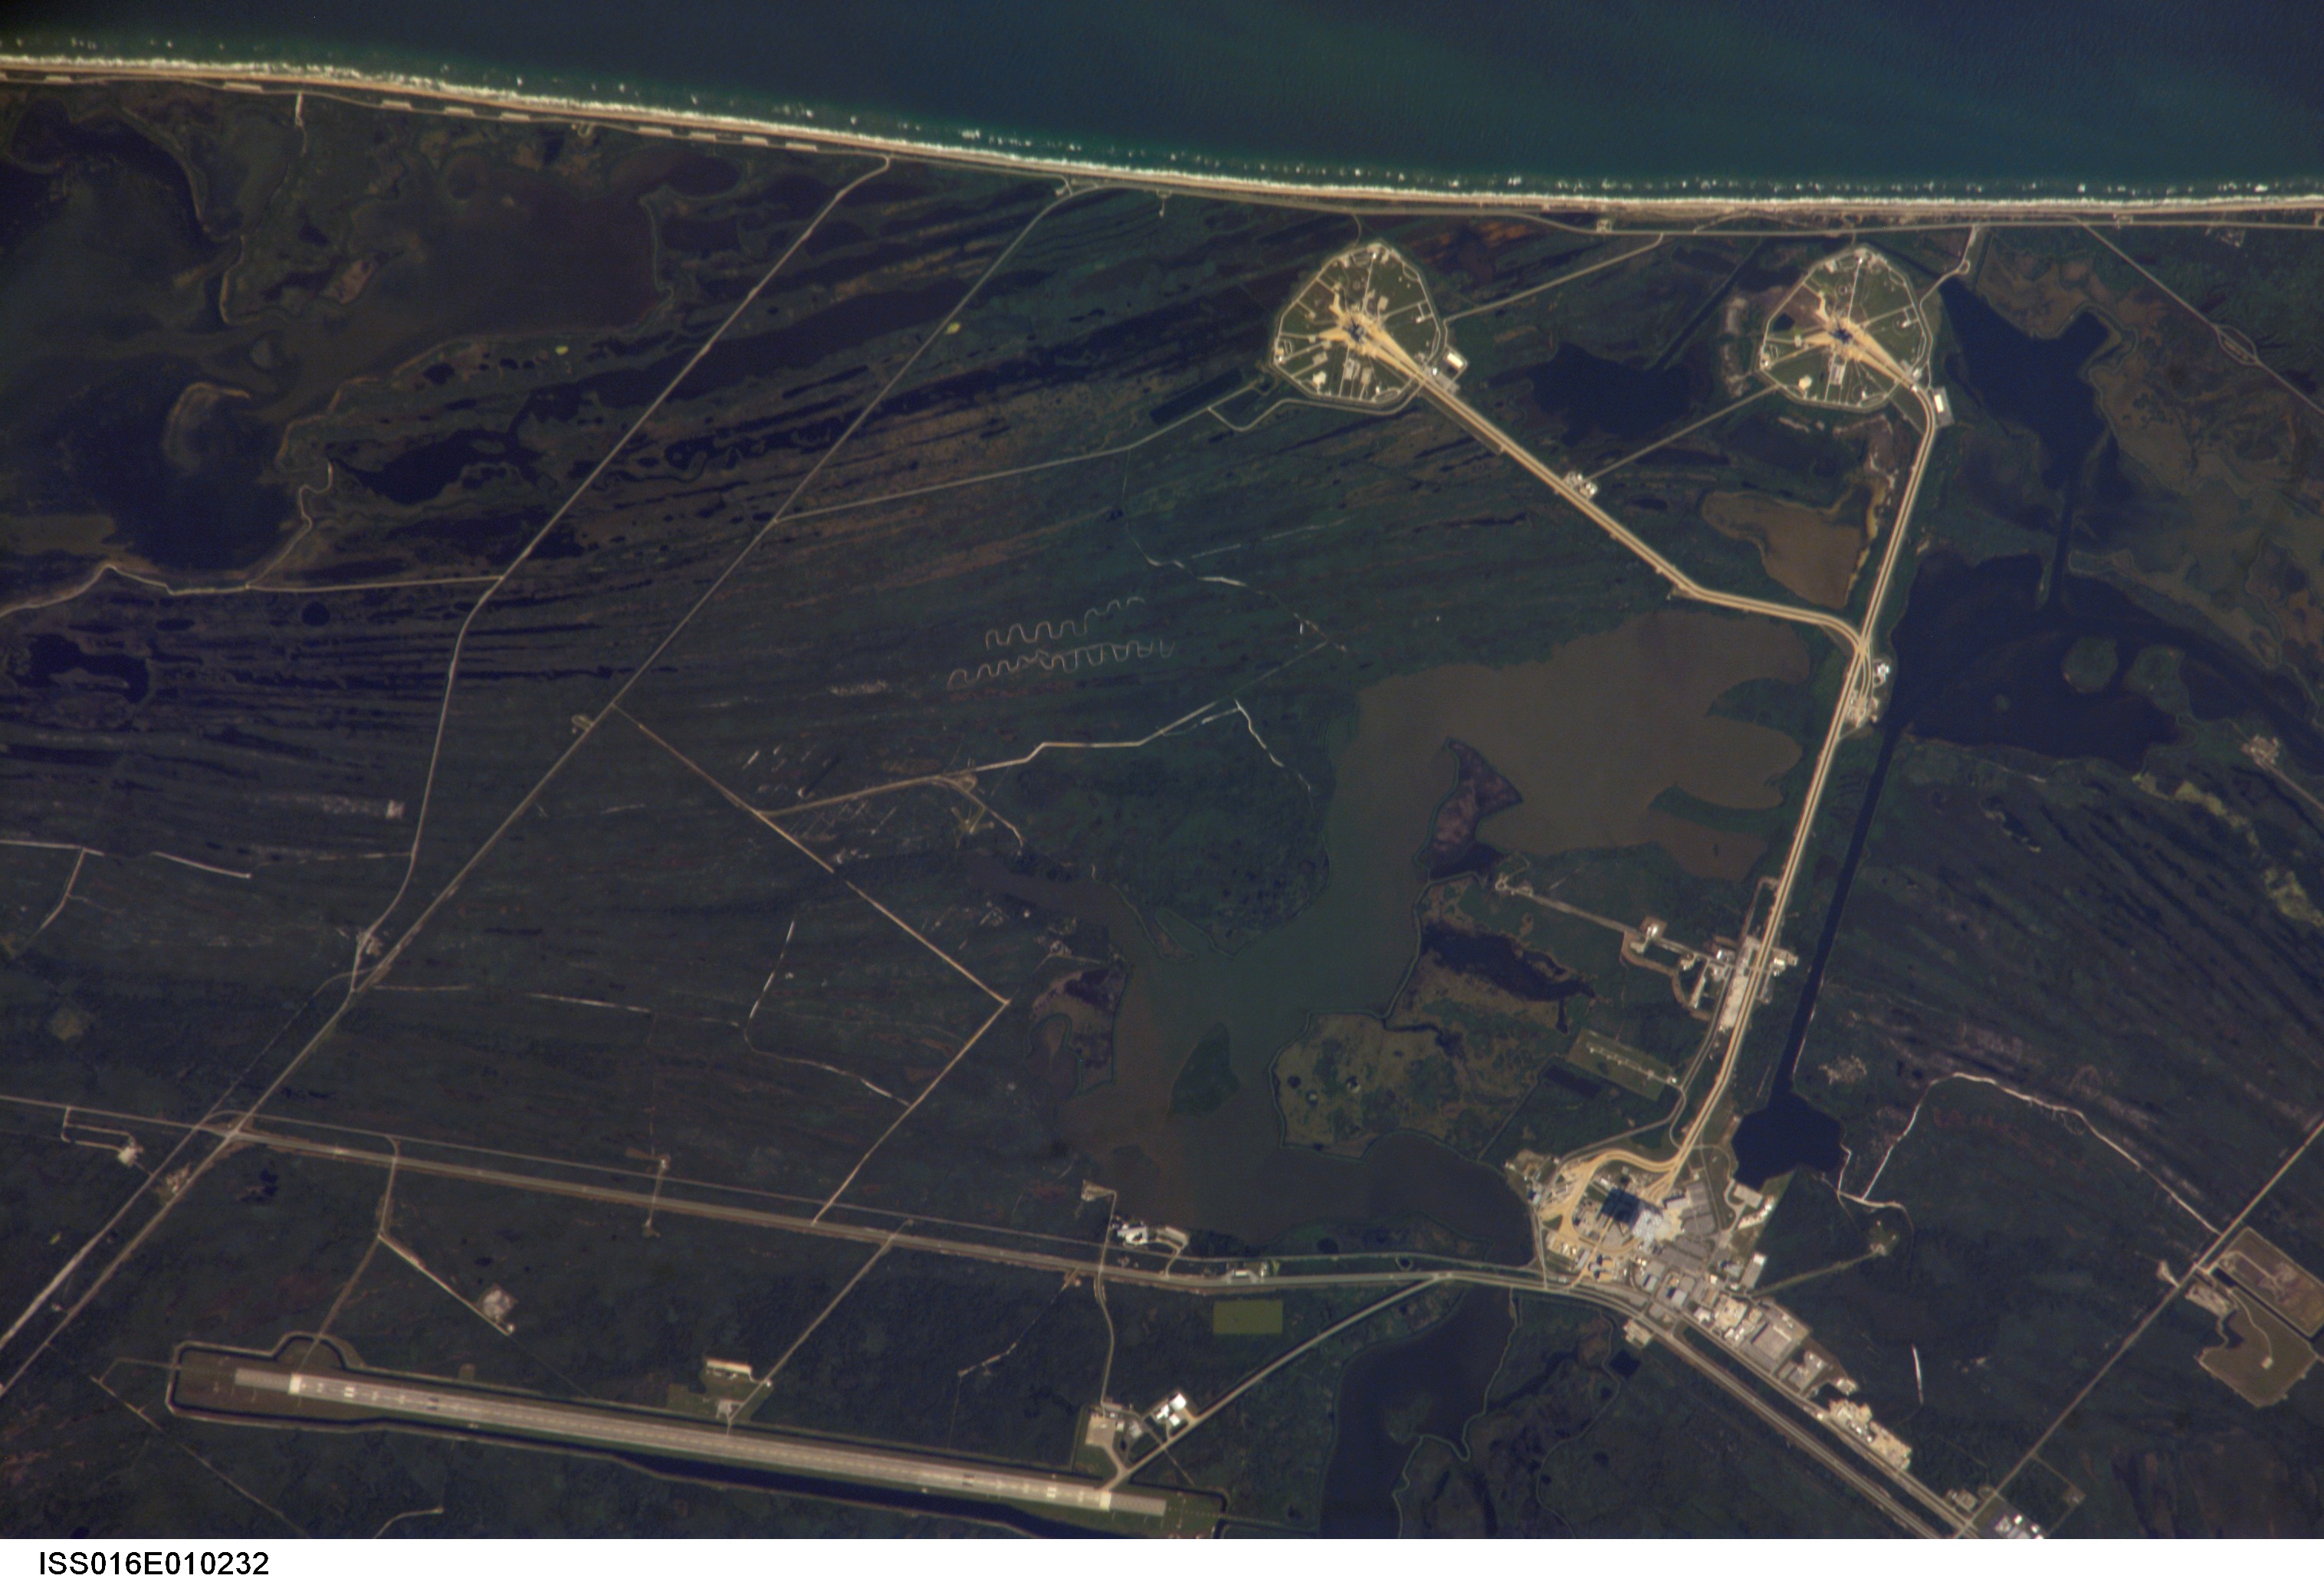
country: USA-FLORIDA
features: KSC, SHUTTLE LAUNCH PADS, C.
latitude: 28.6
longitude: -80.7
